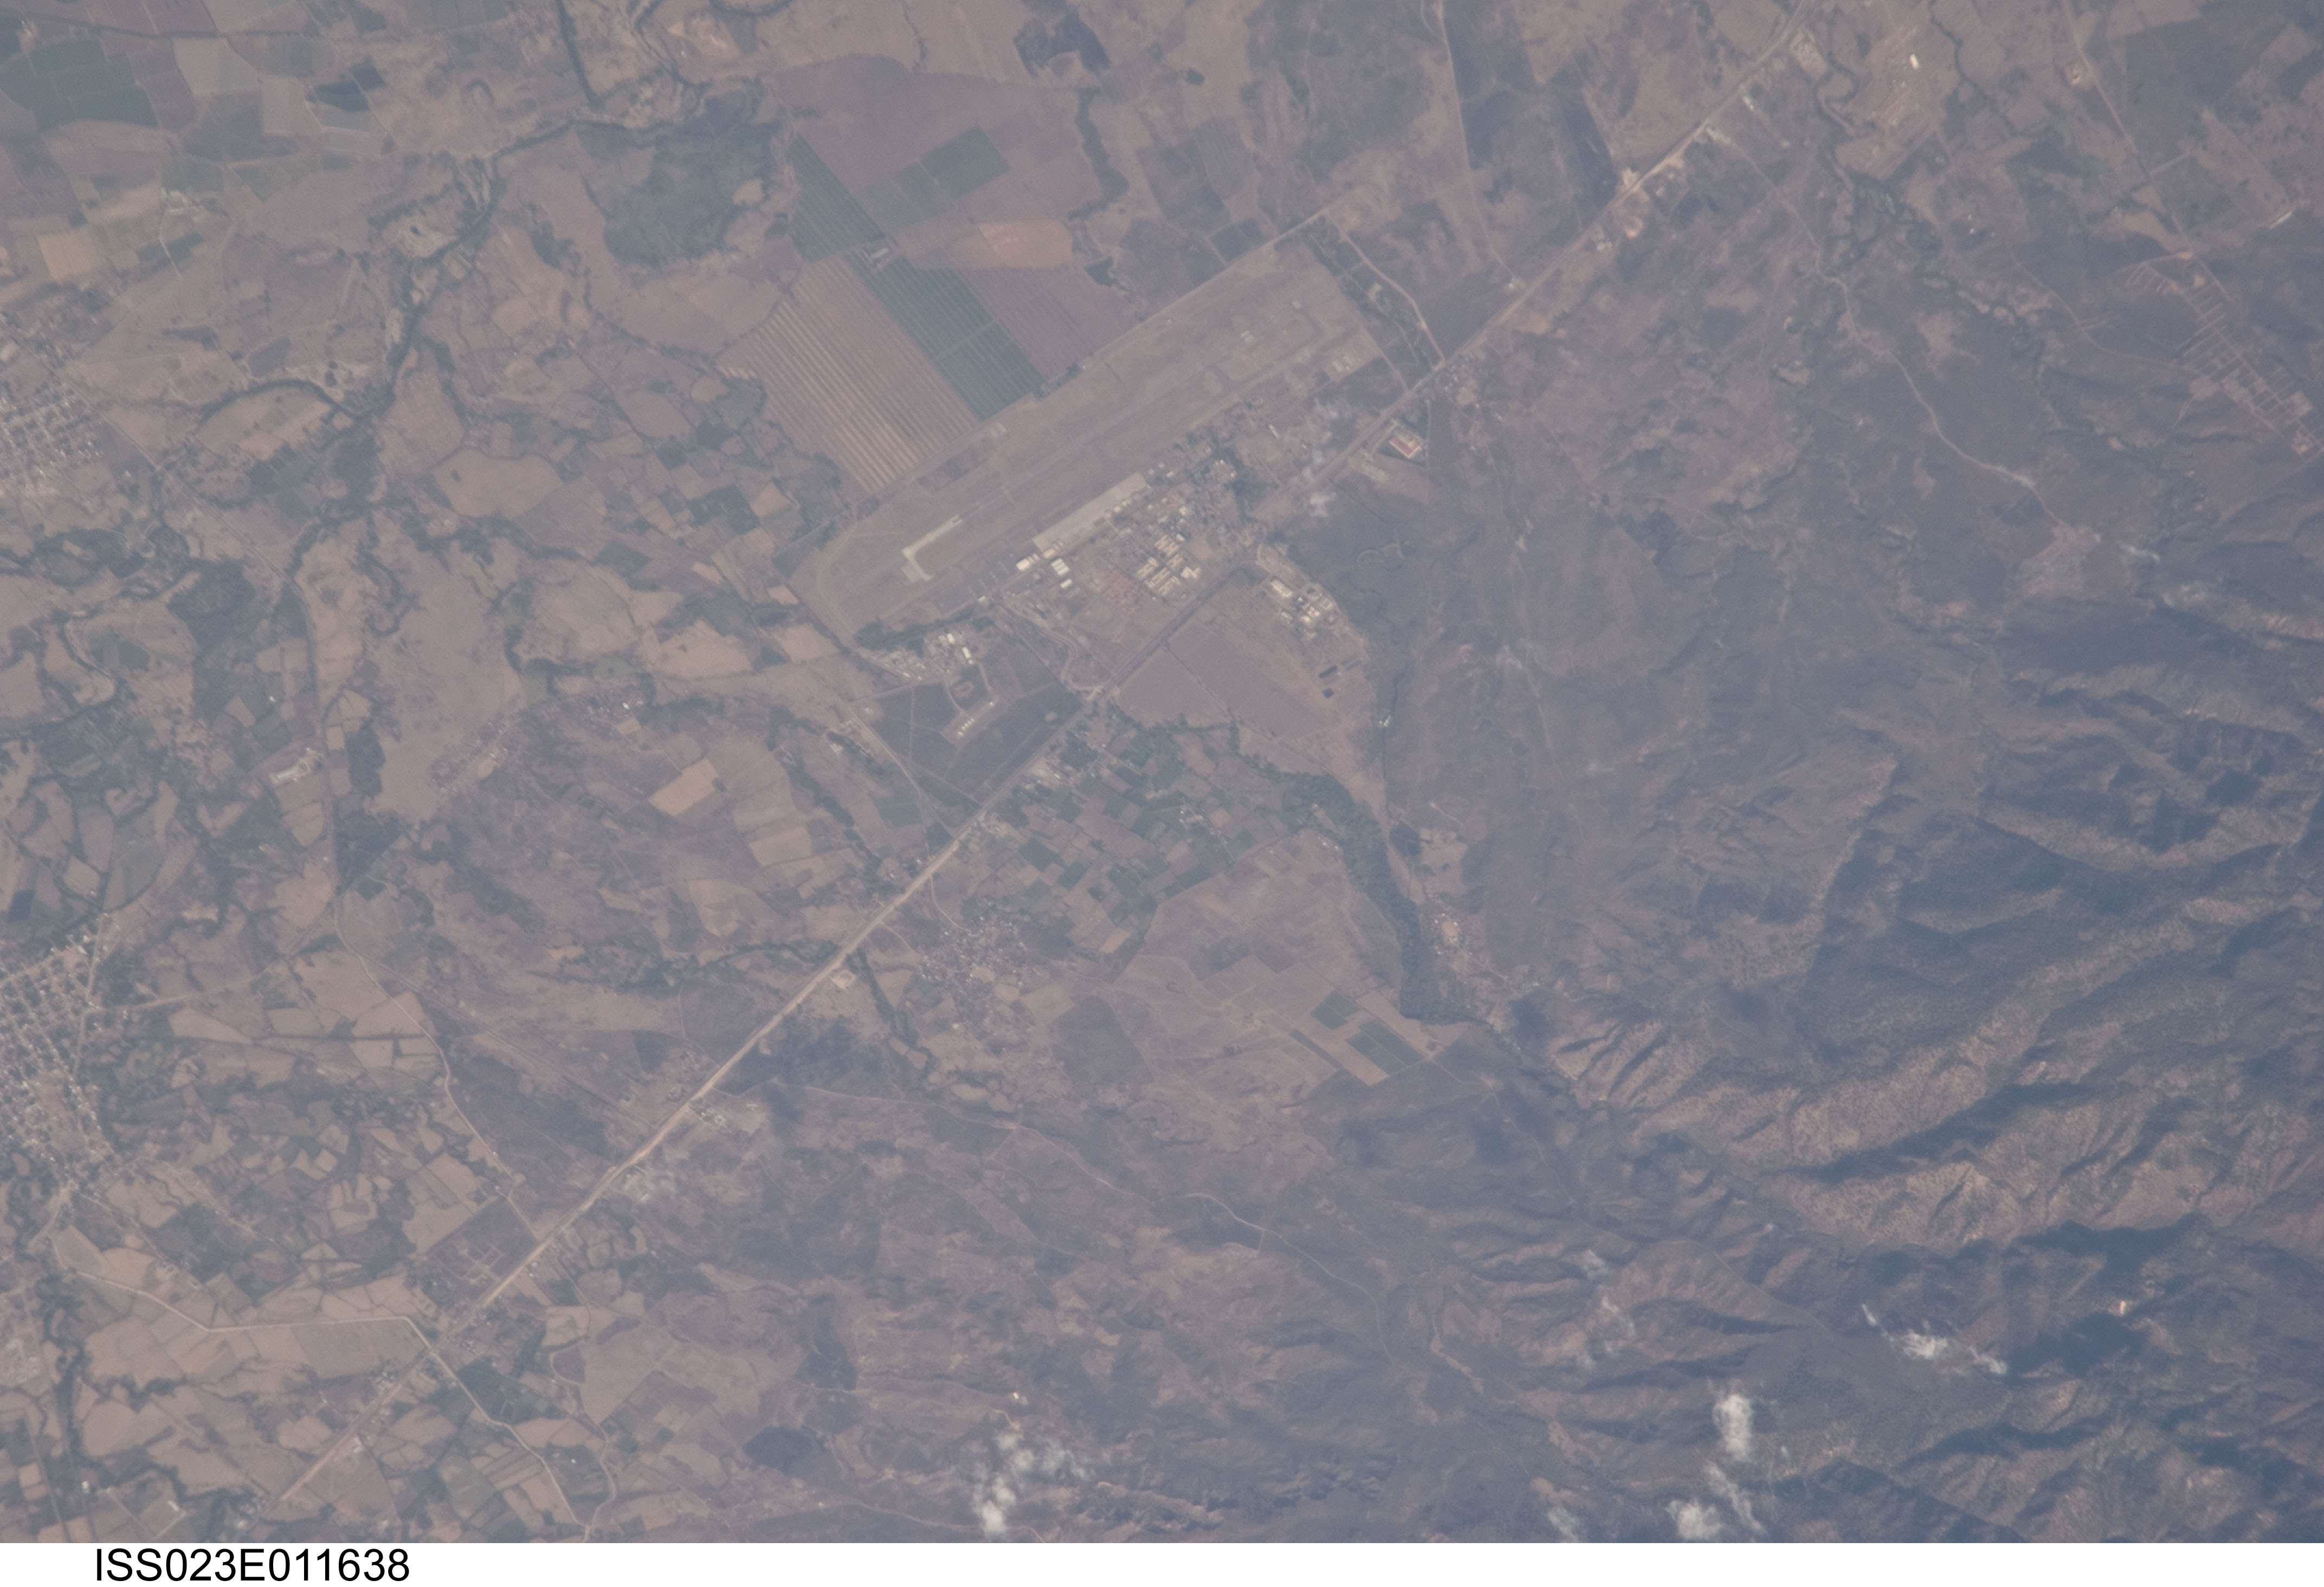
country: HONDURAS
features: SOTO CANO AIR BASE, HUMUYA R., MTS., AGR.
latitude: 14.4
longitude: -87.6
